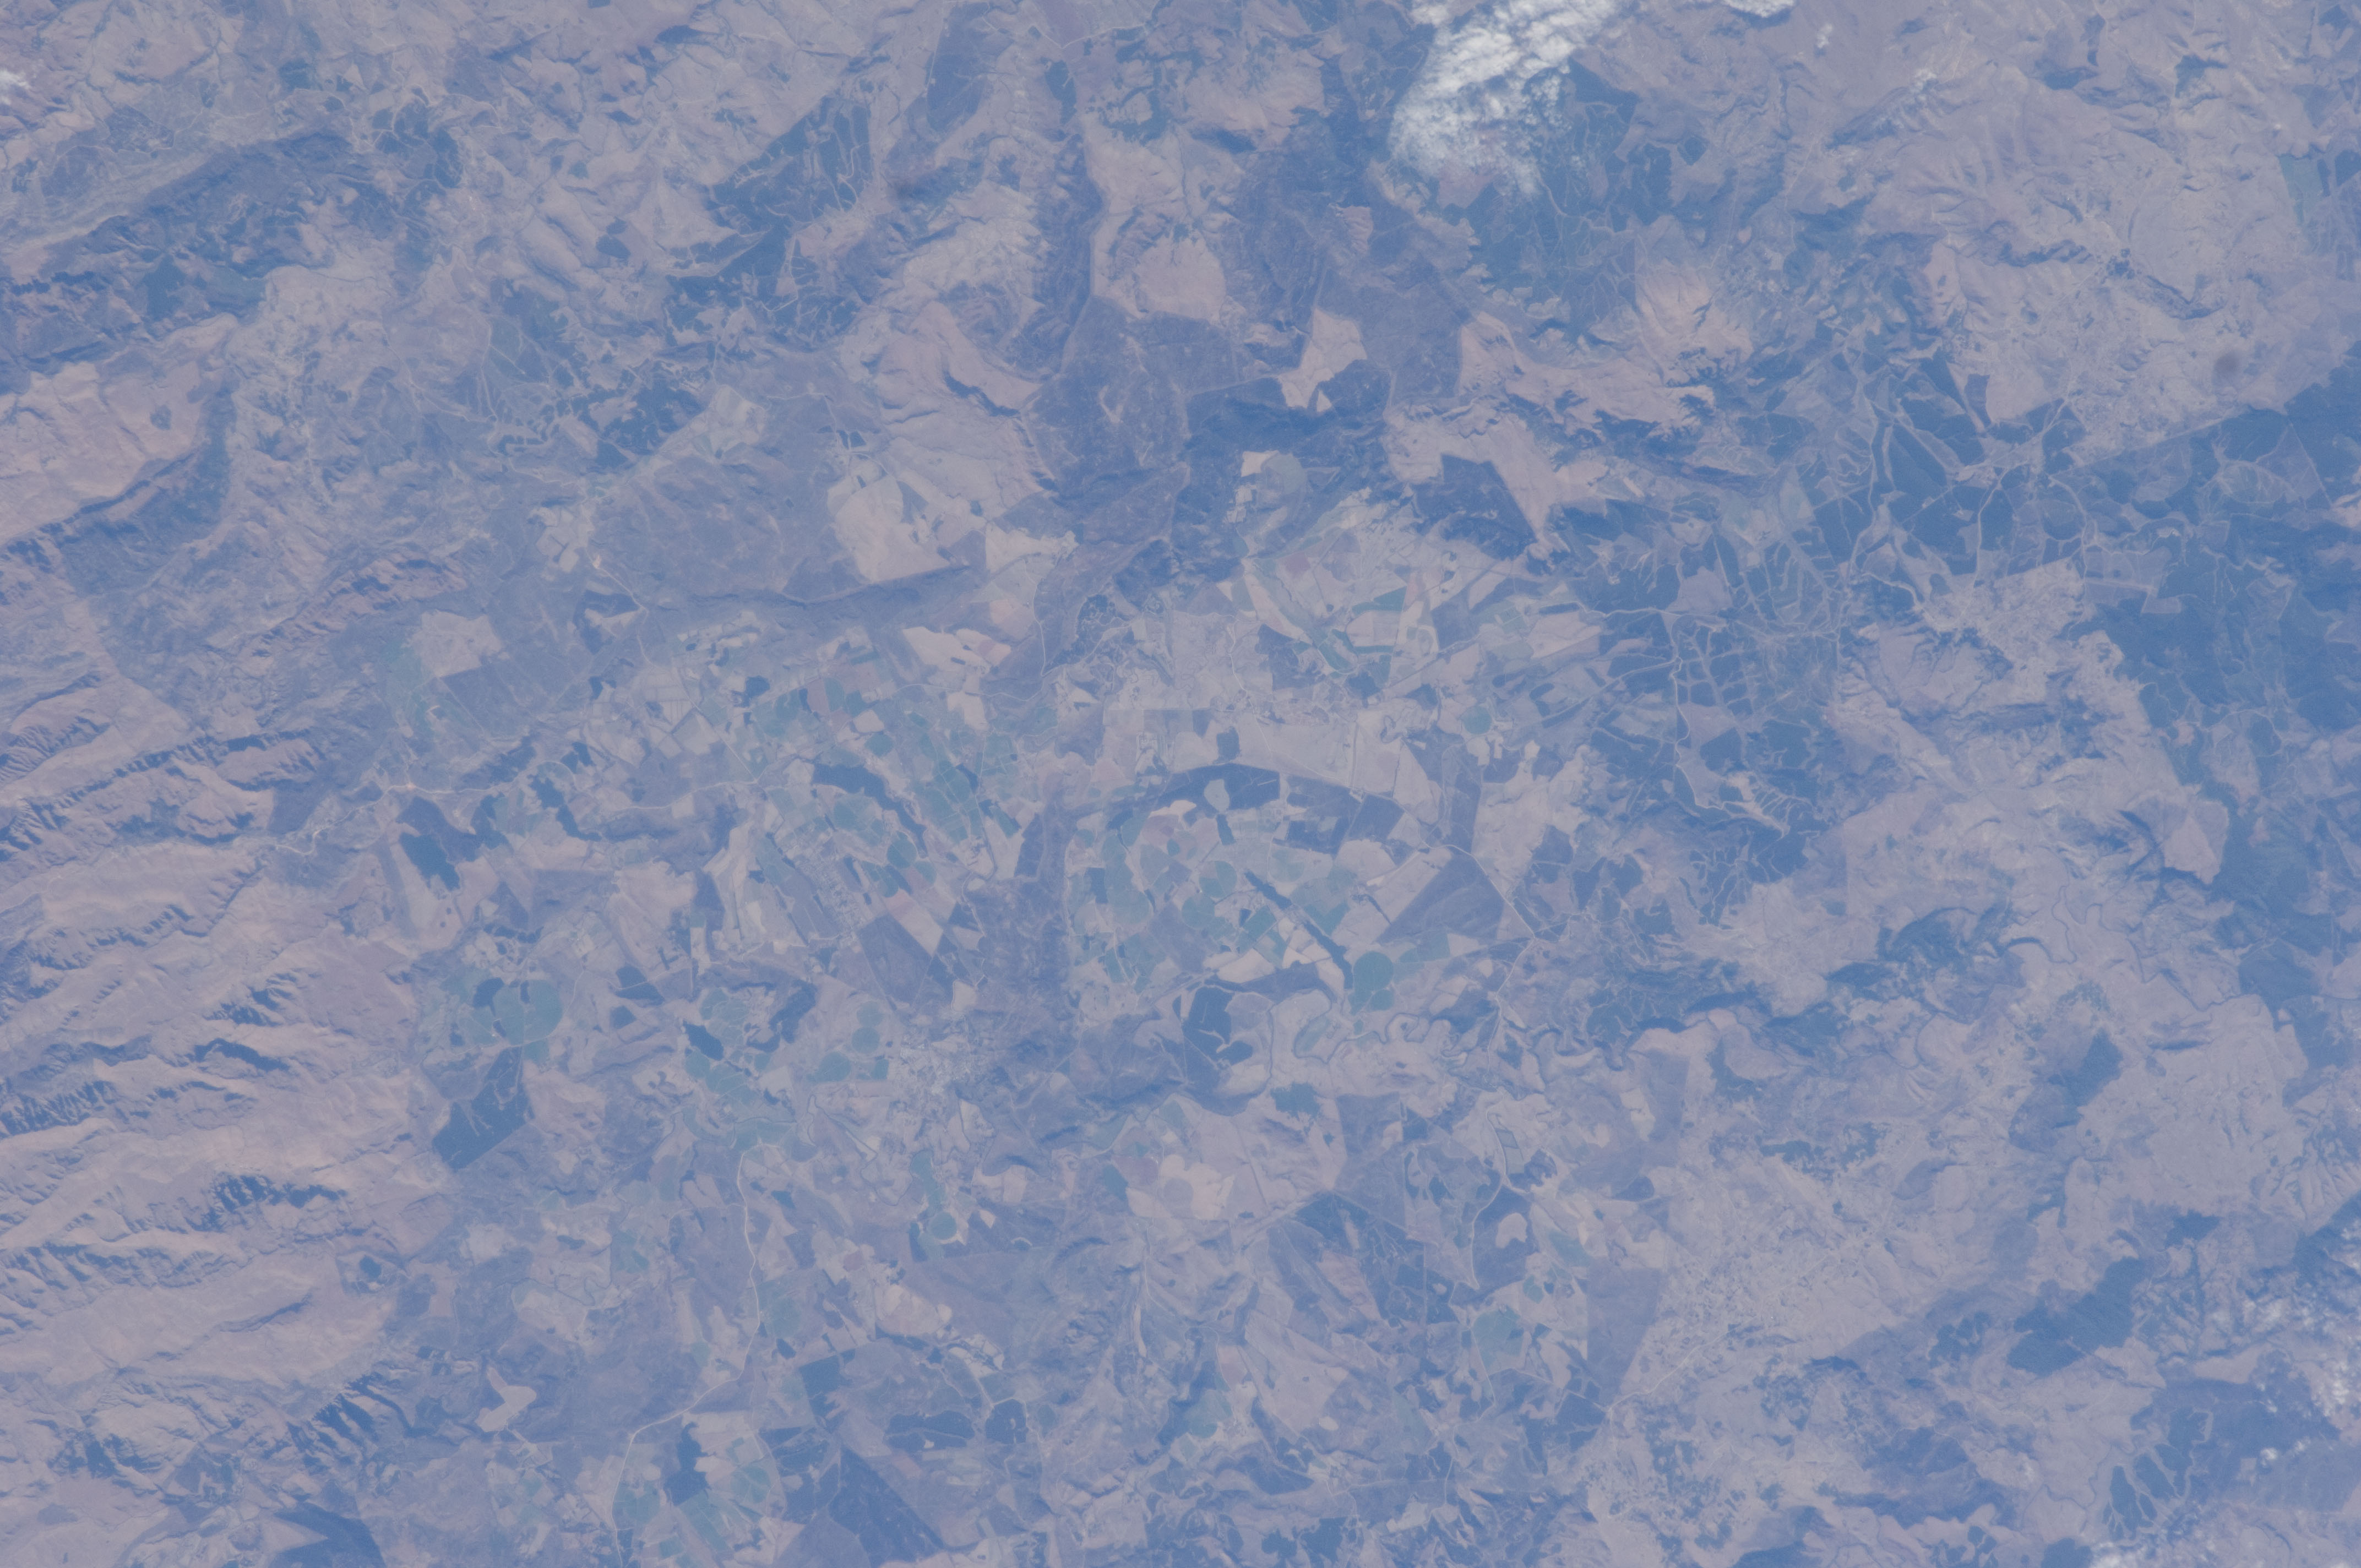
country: REPUBLIC SOUTH AFRICA
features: MZIMKULU R., DRAKENSBERG ESCARPMENT
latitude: -29.8
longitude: 29.6
